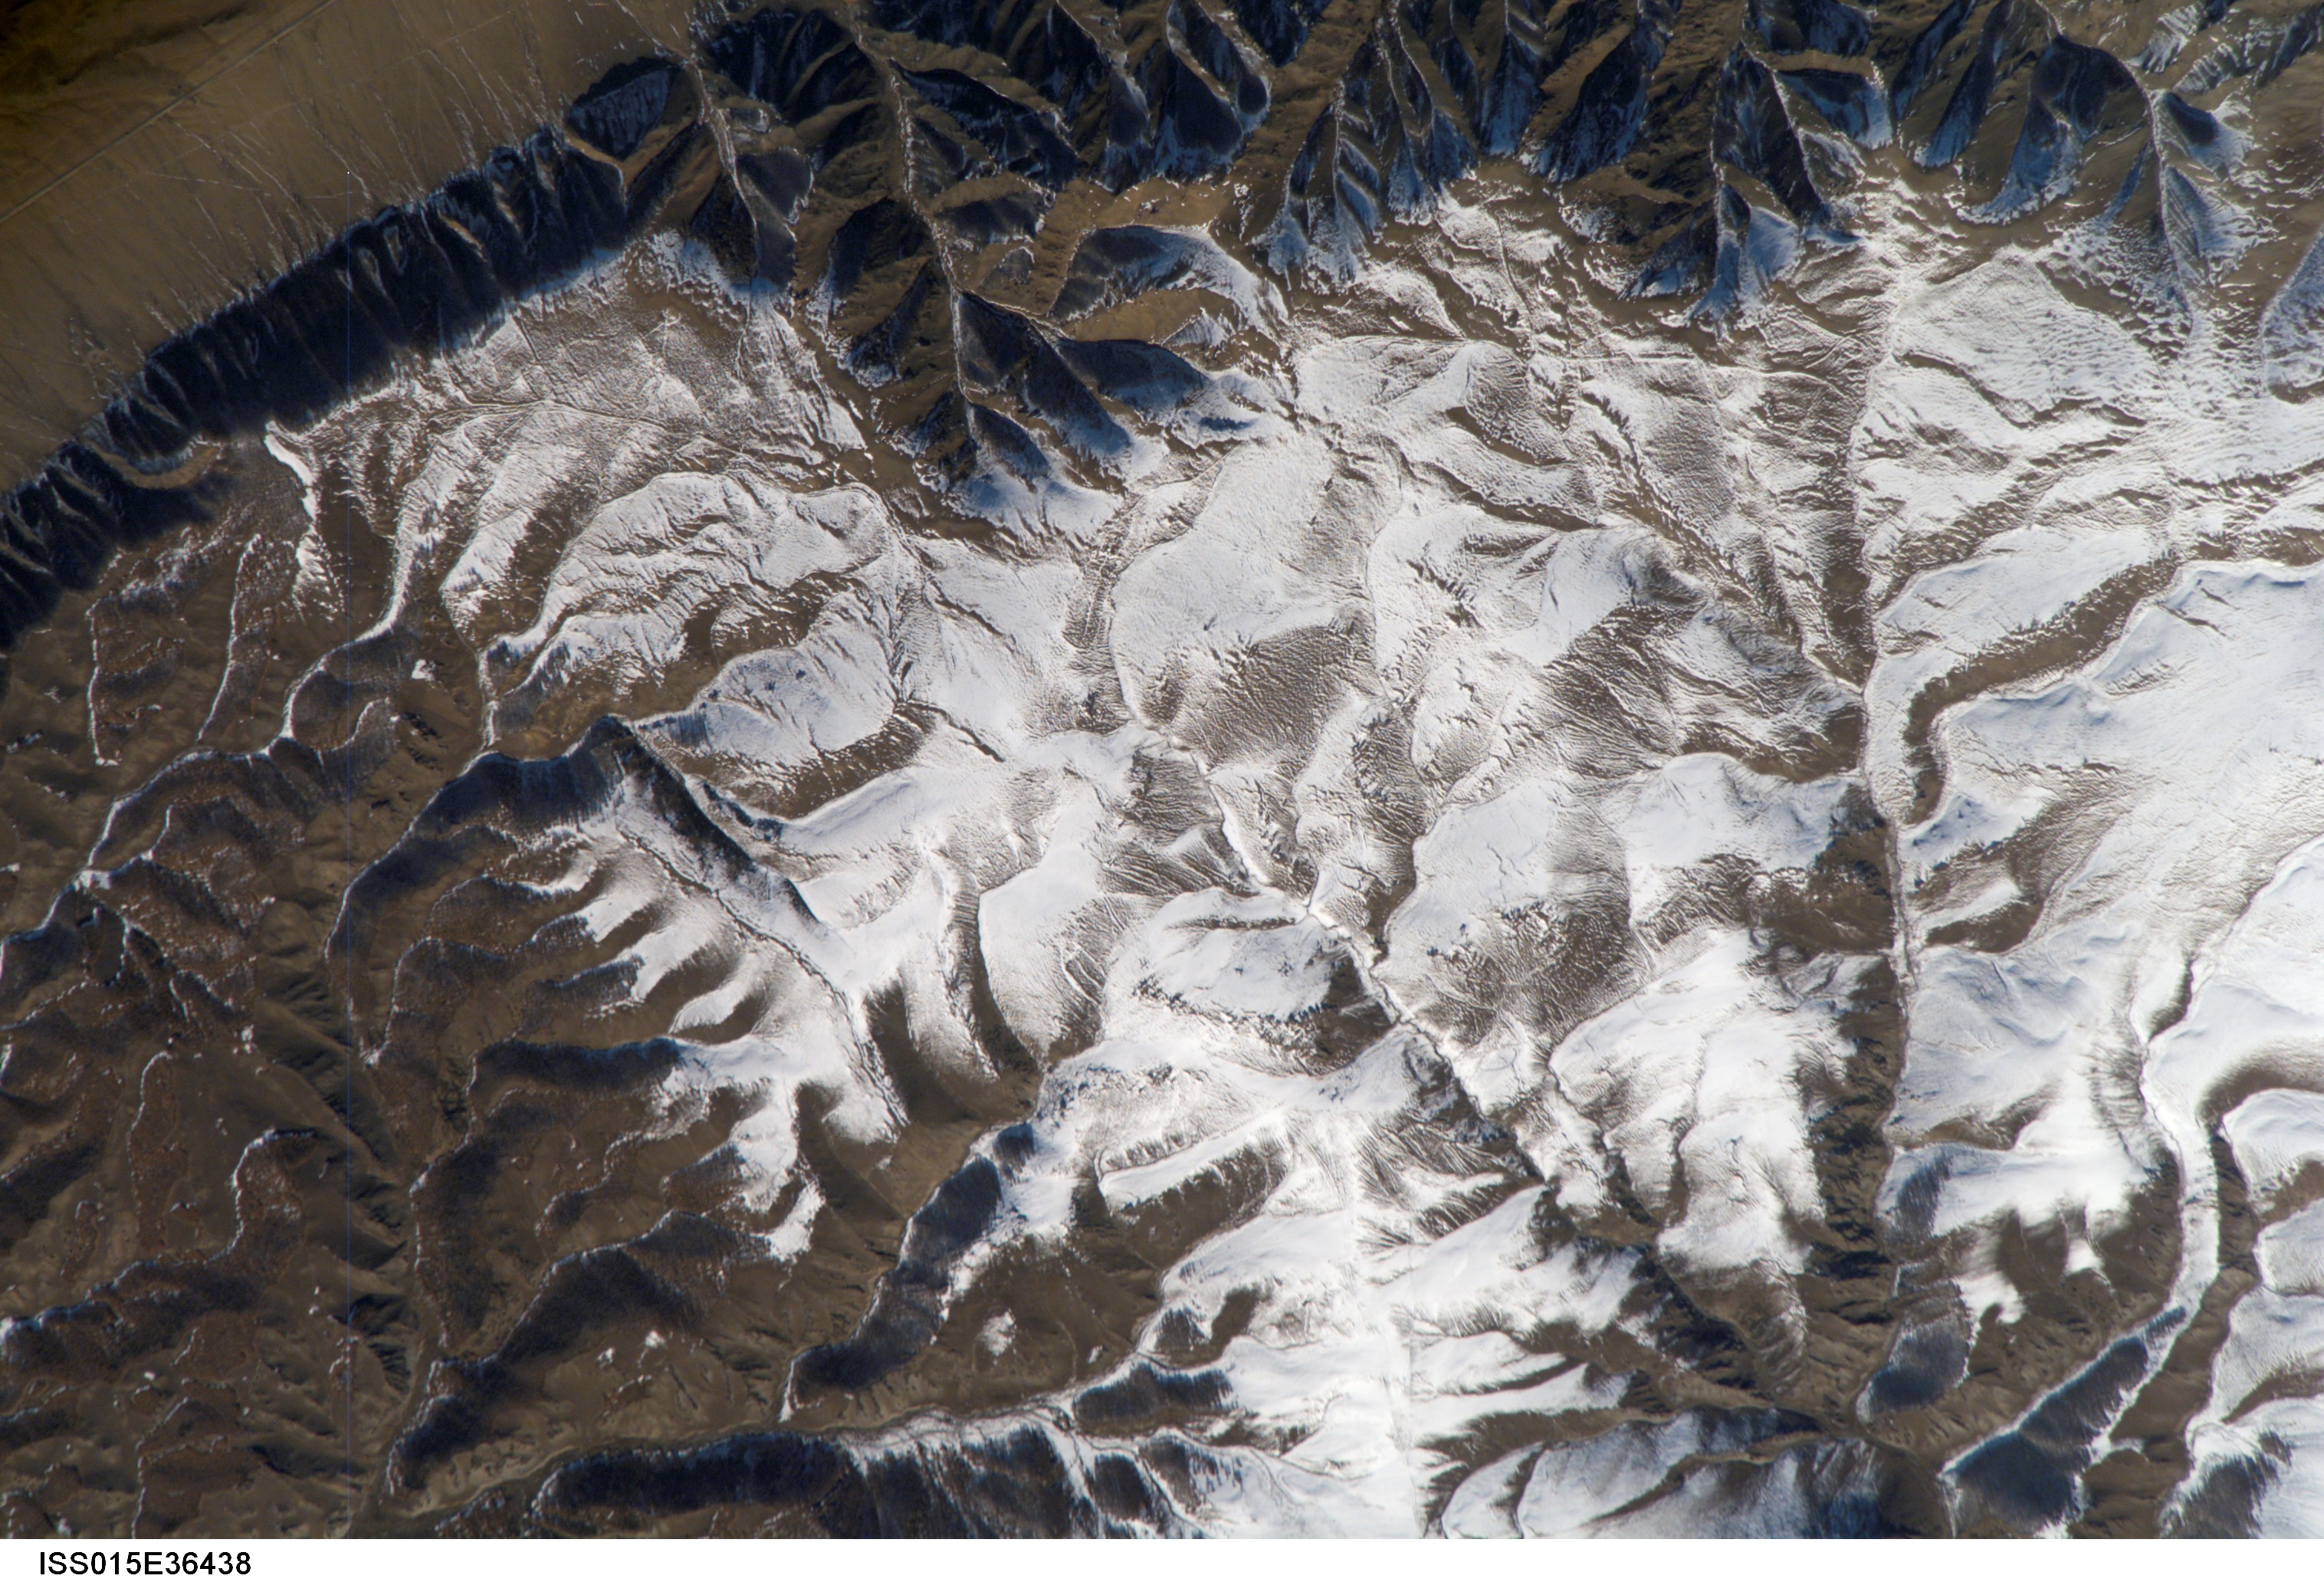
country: CHINA
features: MT. AREA NE. OF NANSHANKOU, R.
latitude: 43.4
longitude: 94.0
